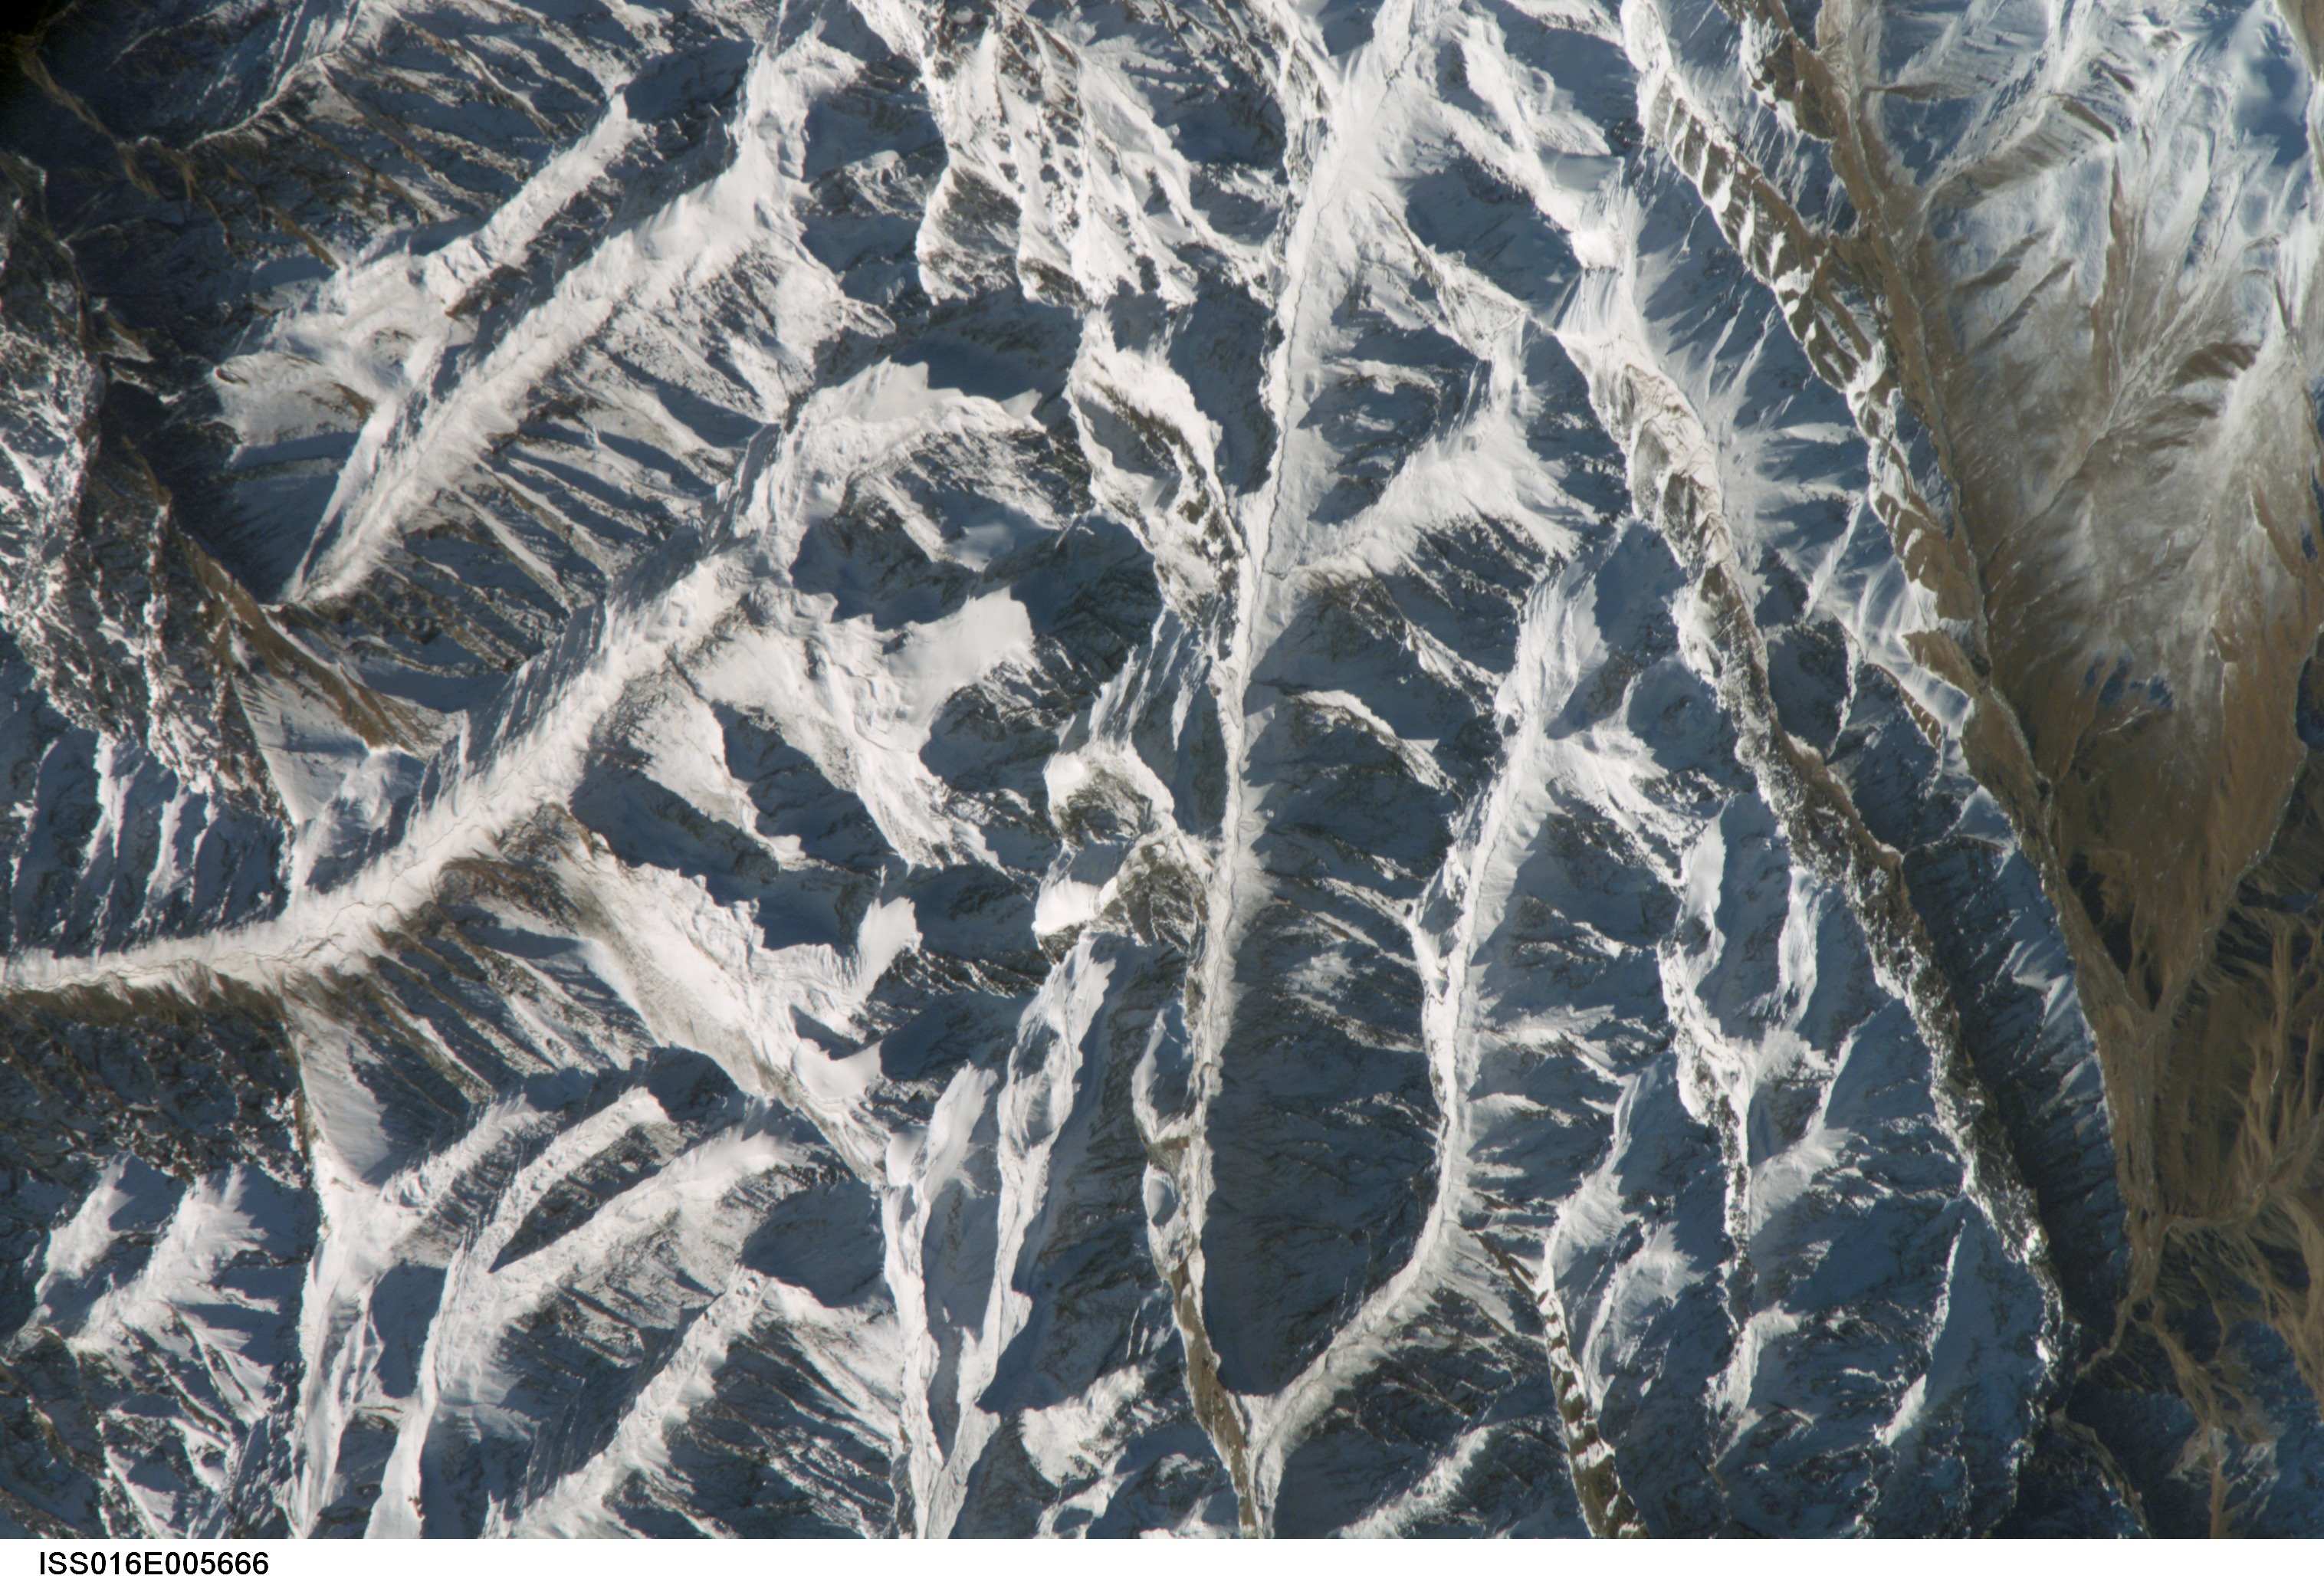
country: CHINA
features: BOHORO SHAN, SNOW
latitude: 43.5
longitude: 87.1
